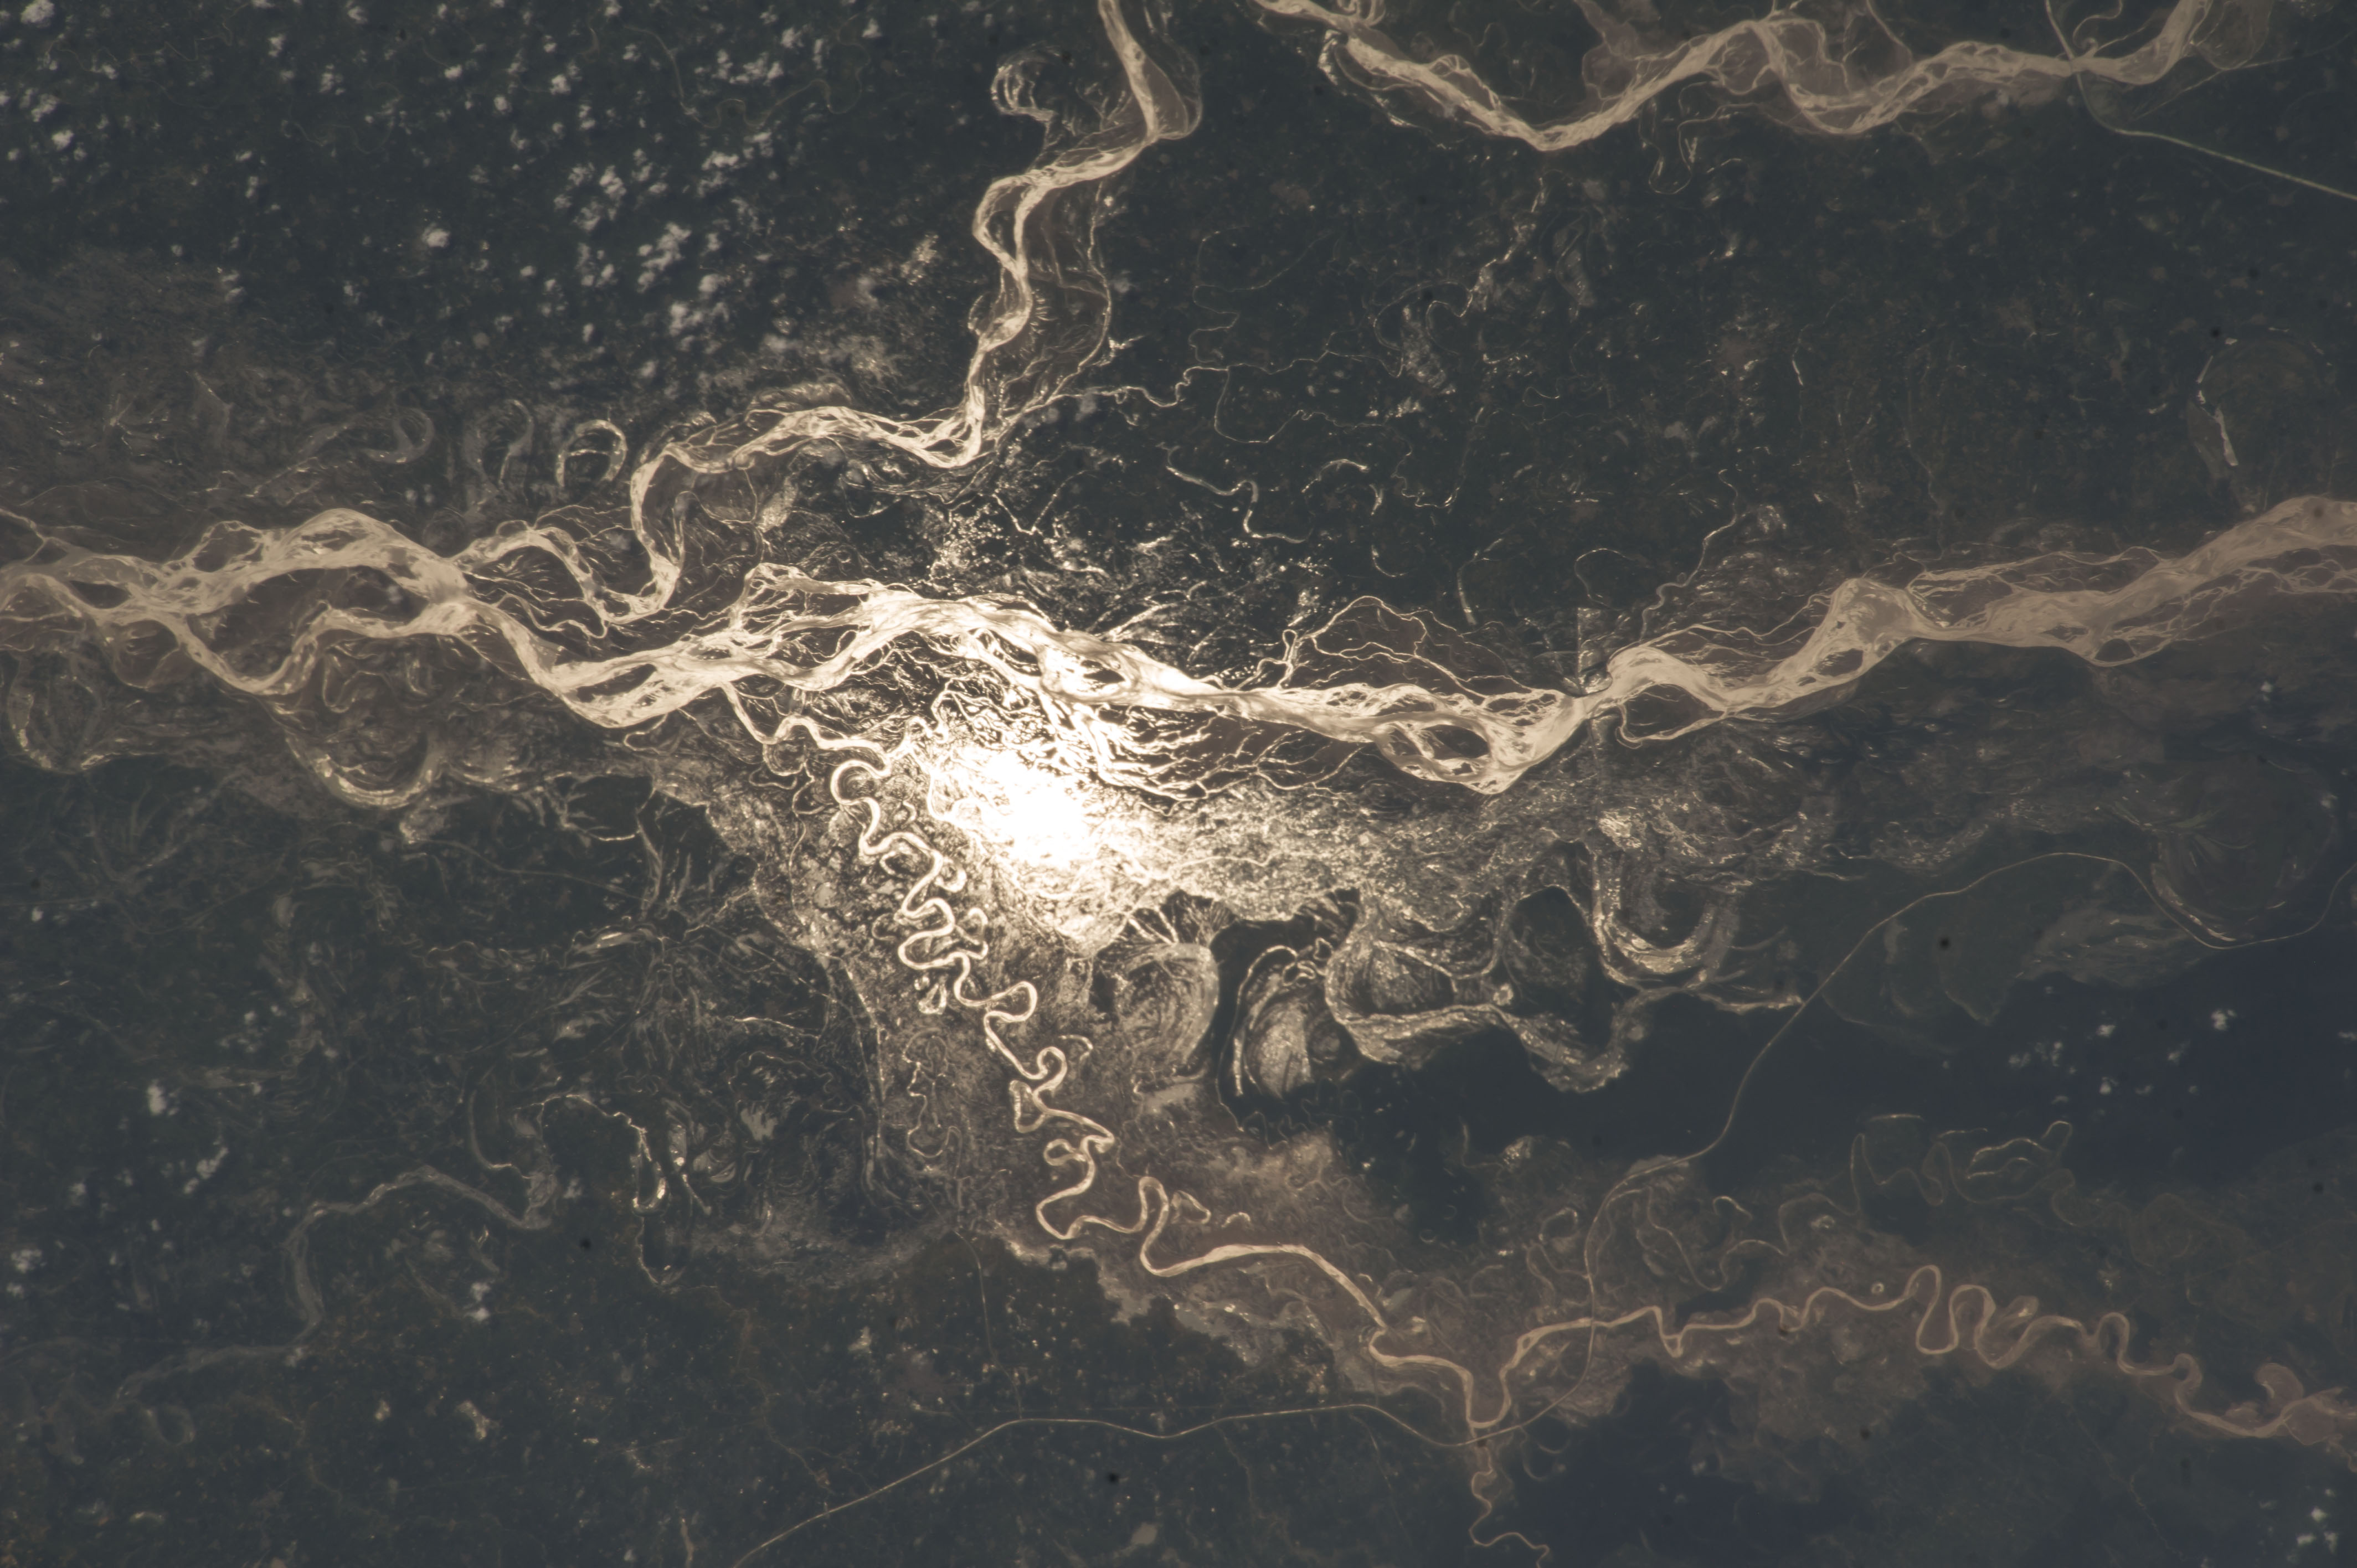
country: INDIA
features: SHARDA-GHAGHARA-BABAI RIVER CONFLUENCE, FLOODING, CANALS, ROADS, GLINT
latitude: 27.9
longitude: 81.3
